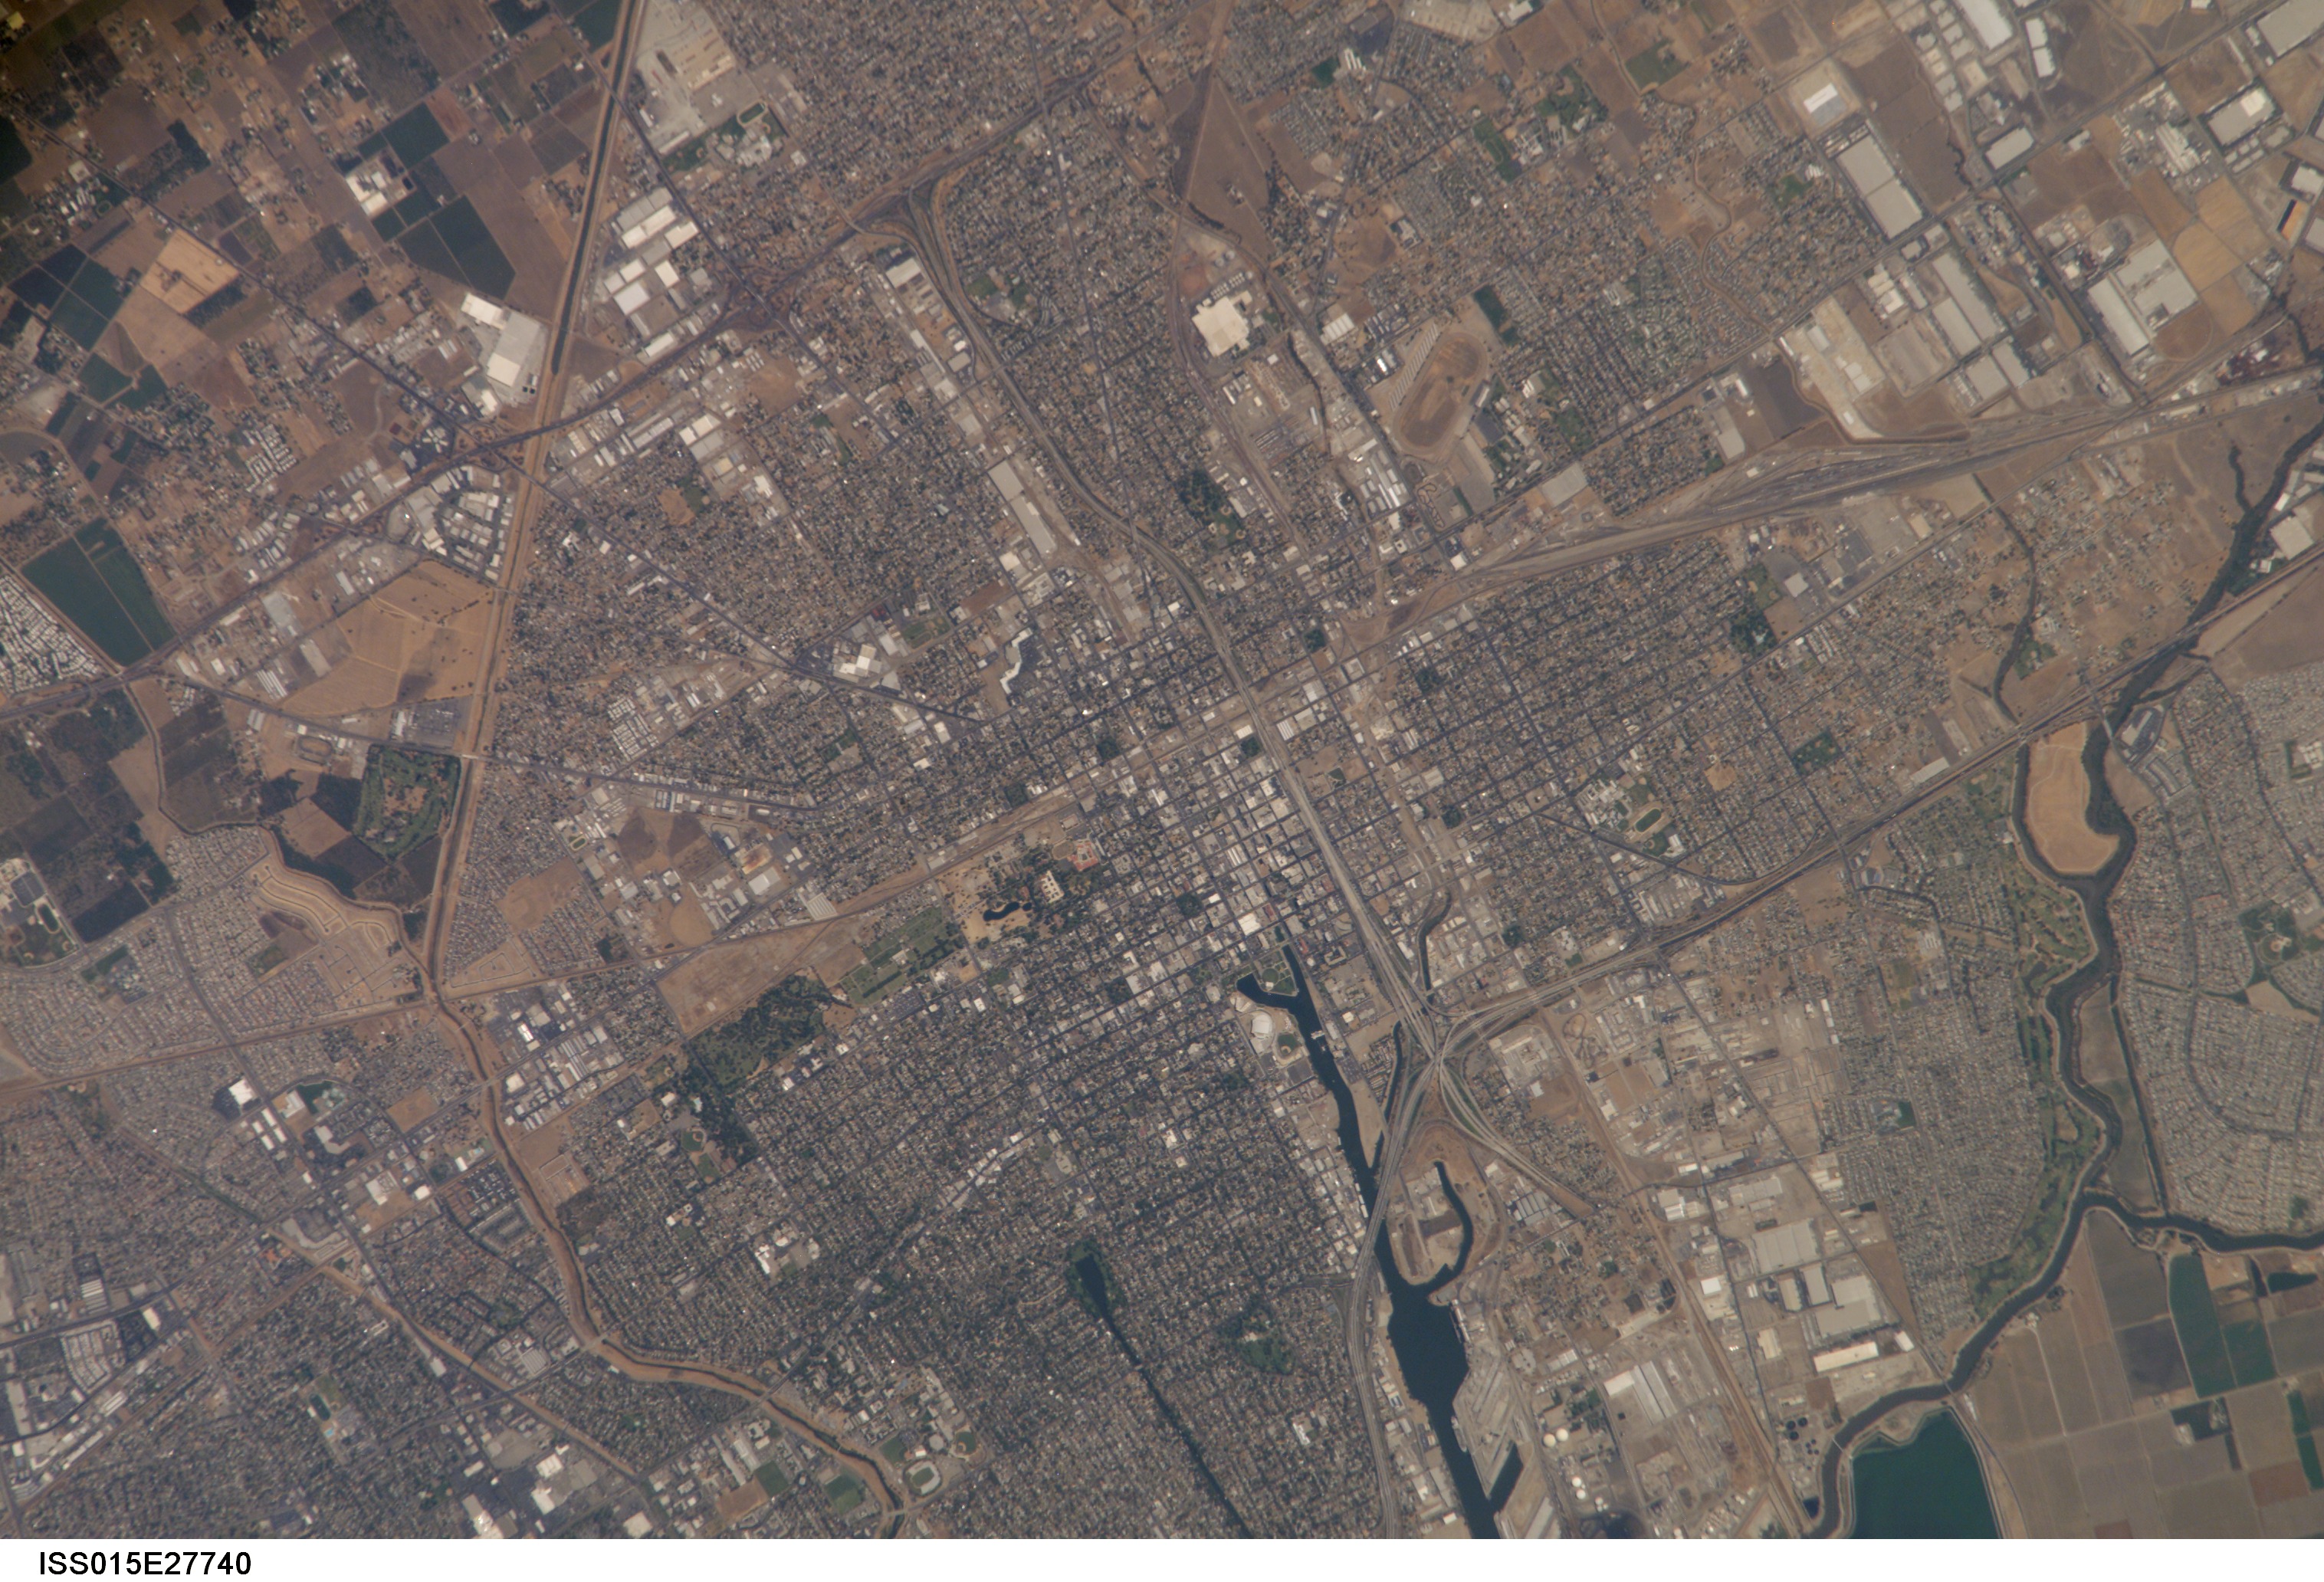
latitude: 38.0
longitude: -121.3
